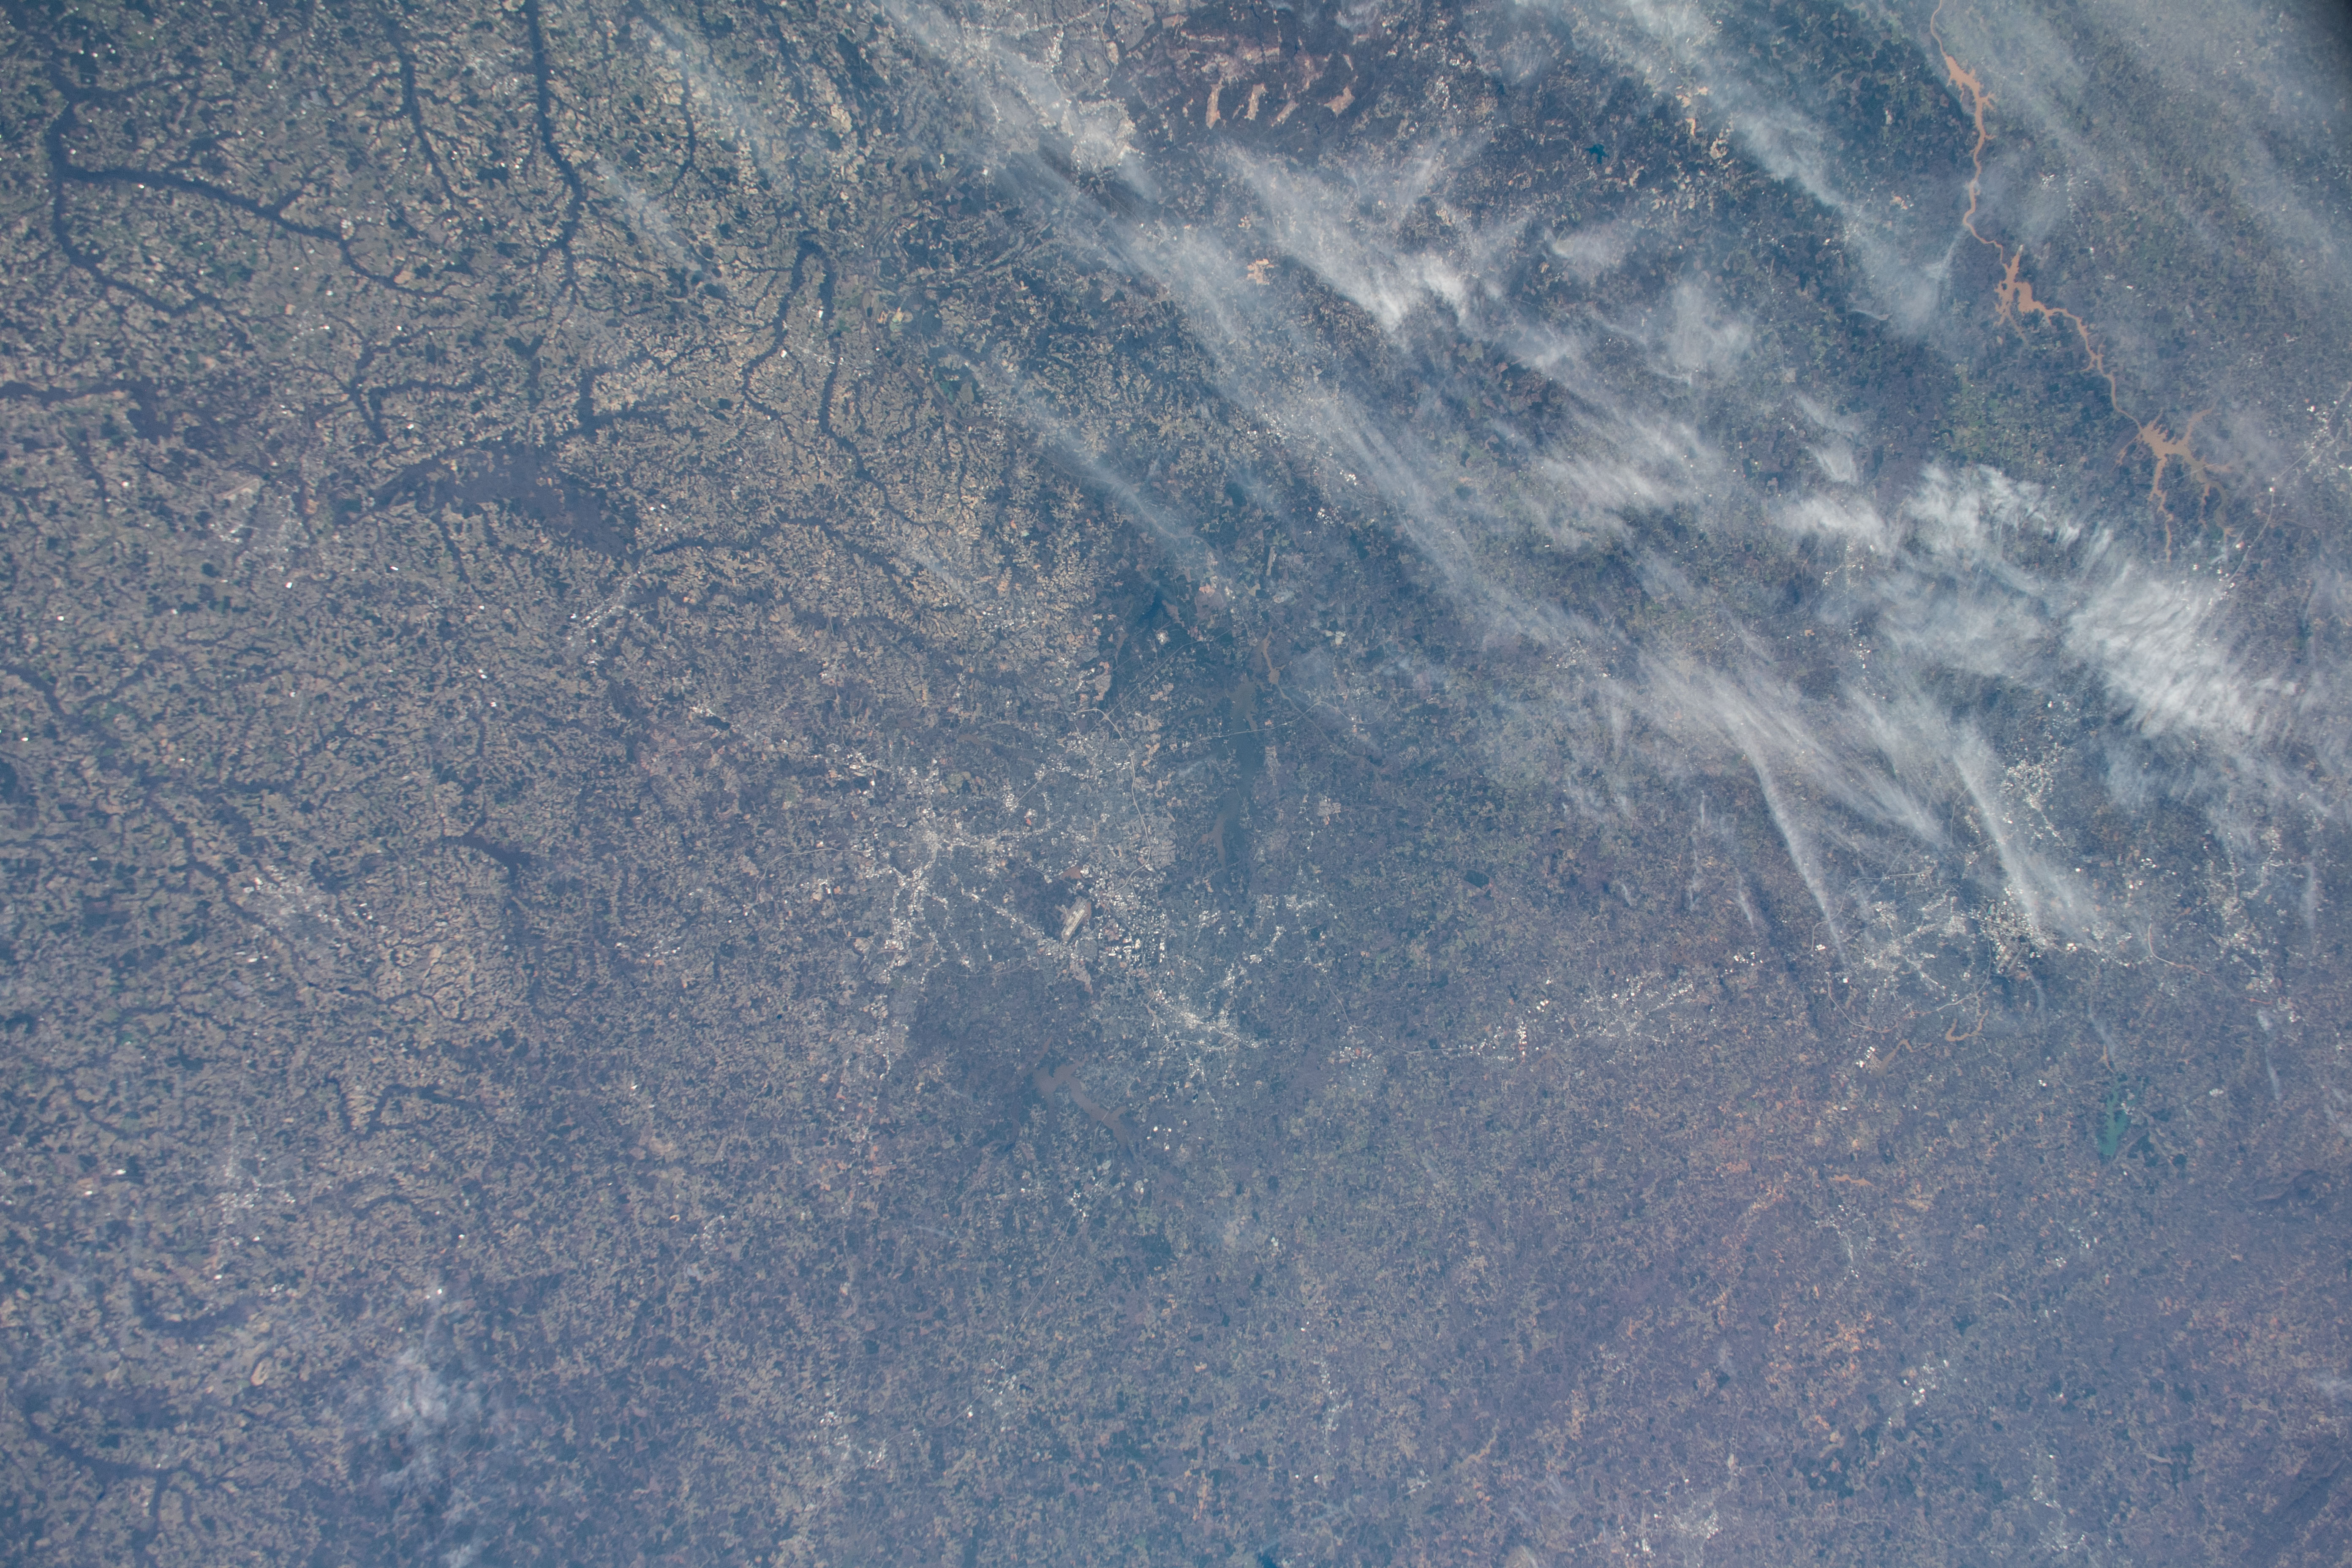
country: USA-NORTH CAROLINA
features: PIEDMONT, COASTAL PLAIN, RALEIGH-DURHAM
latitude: 36.0
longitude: -79.0
